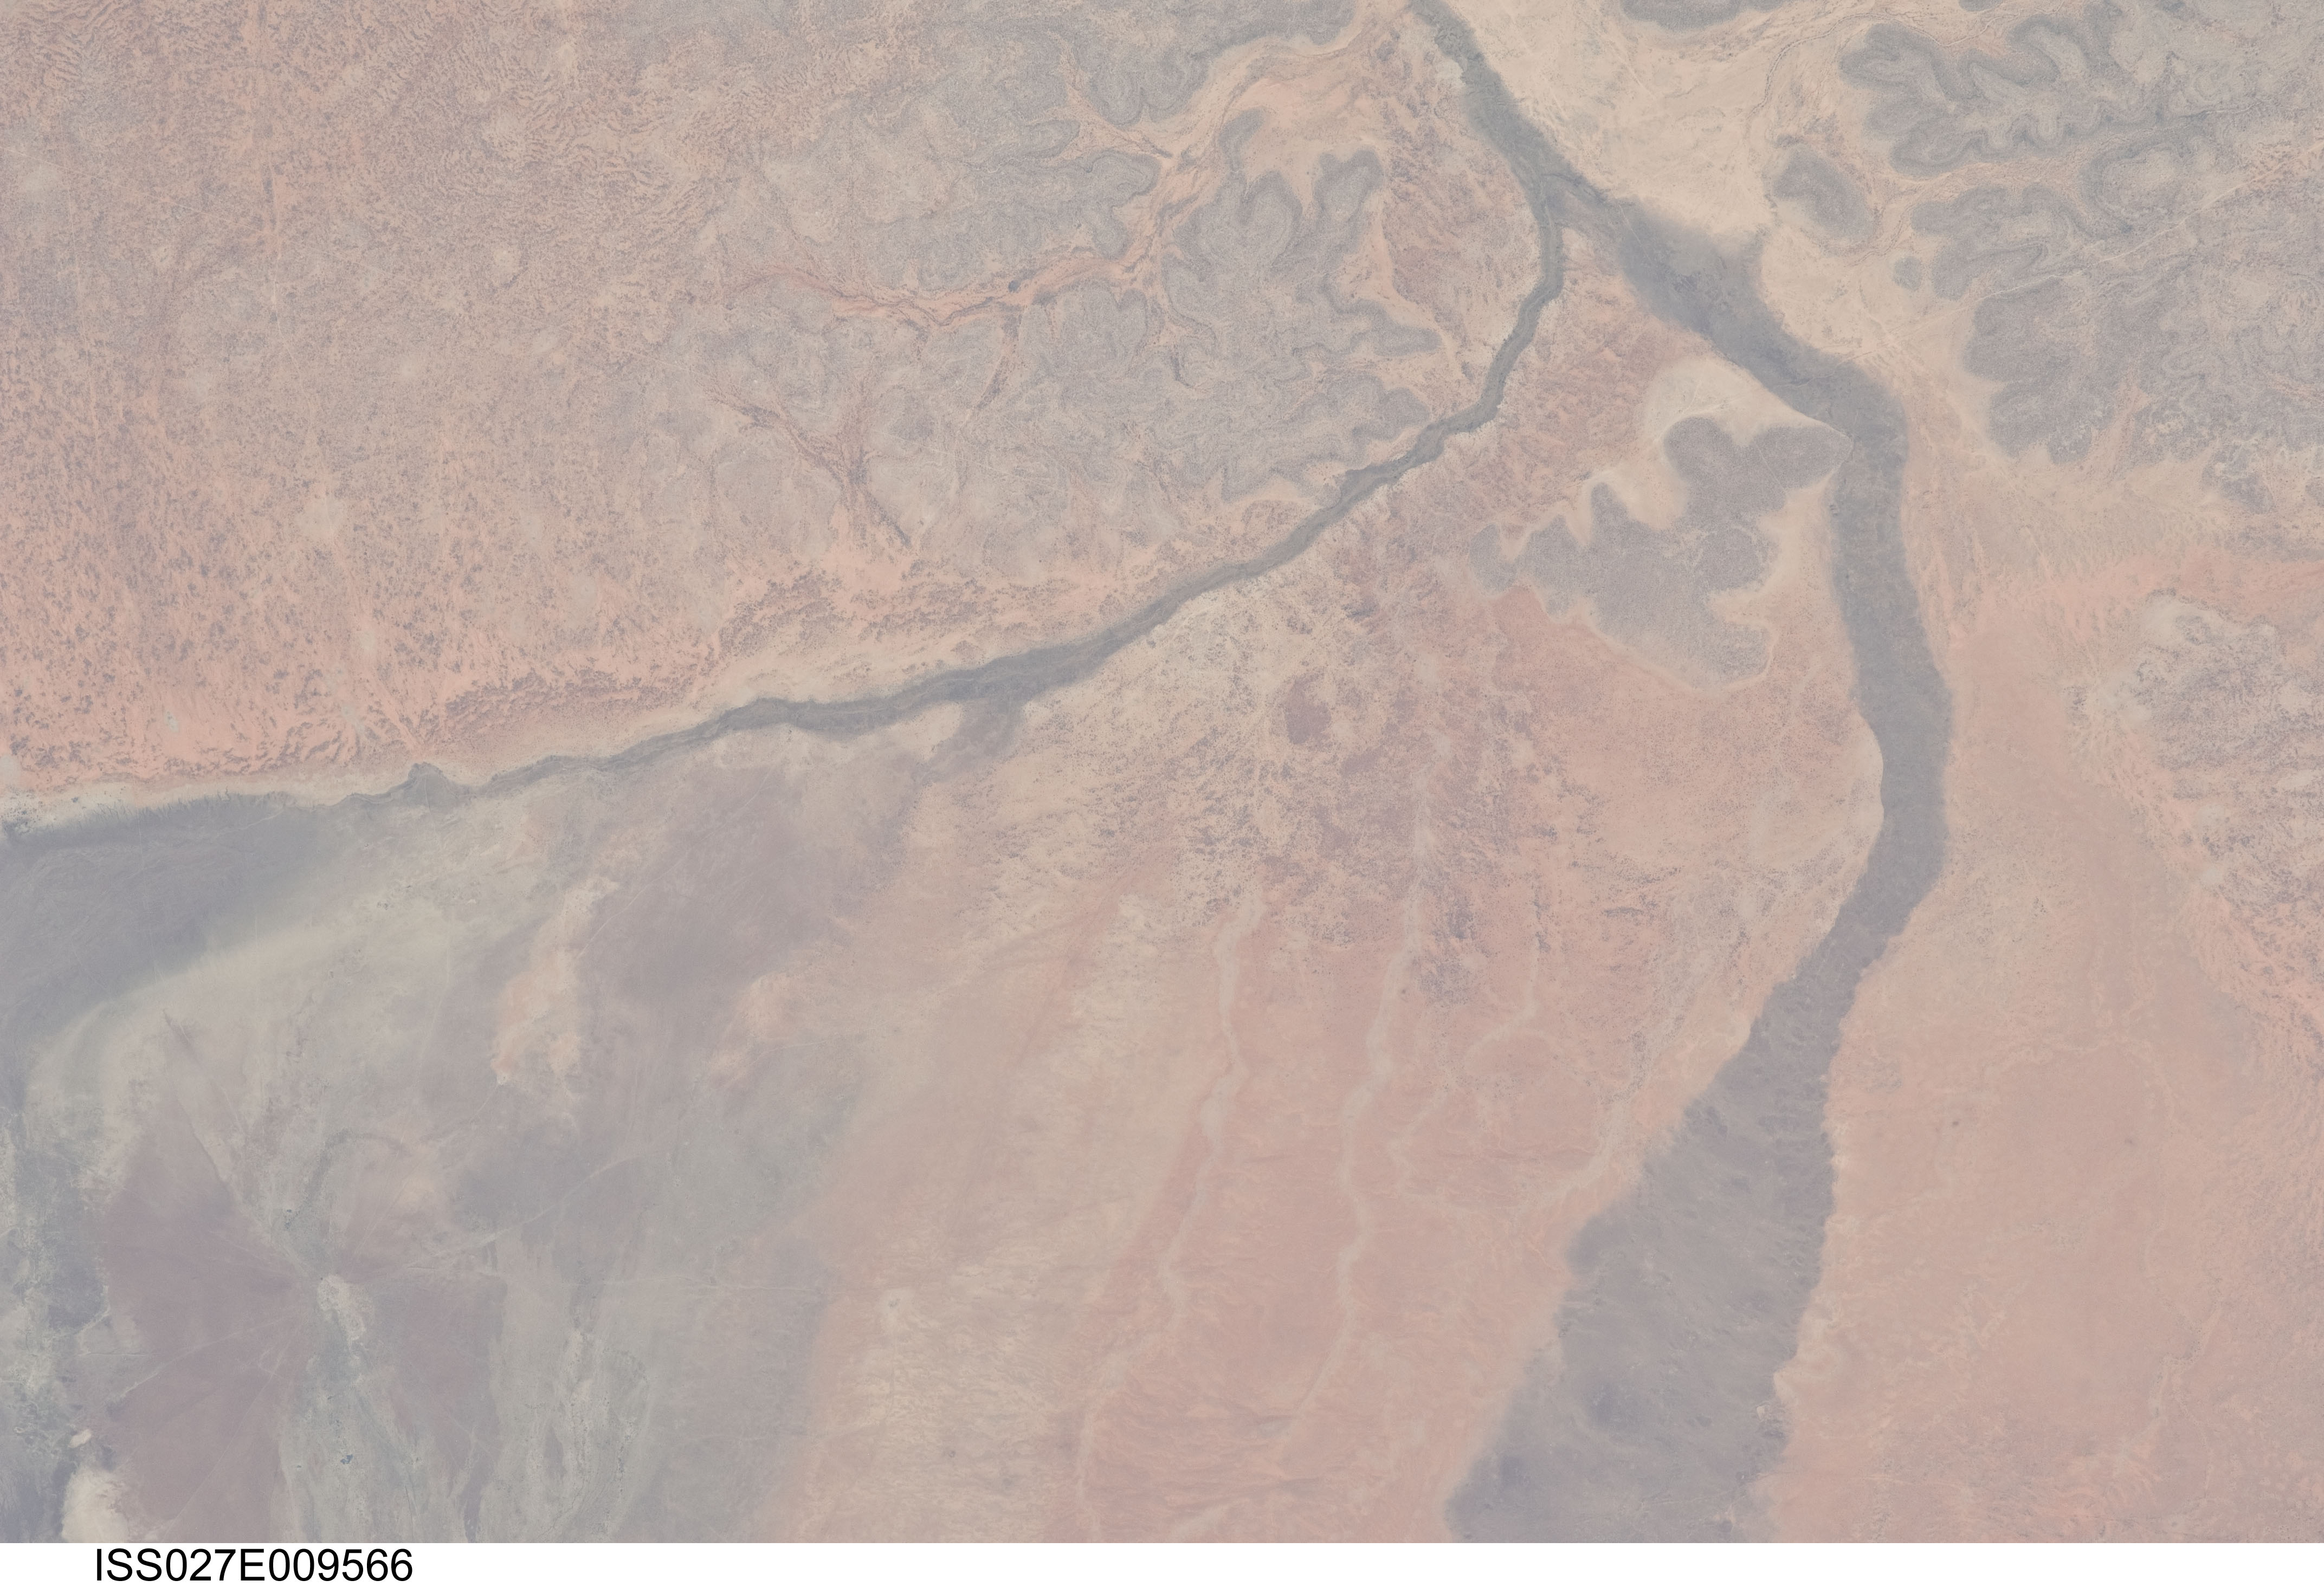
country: ETHIOPIA
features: SHEBELLE R. TRIBUTARY, CATTLE POST
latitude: 5.8
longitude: 44.6
